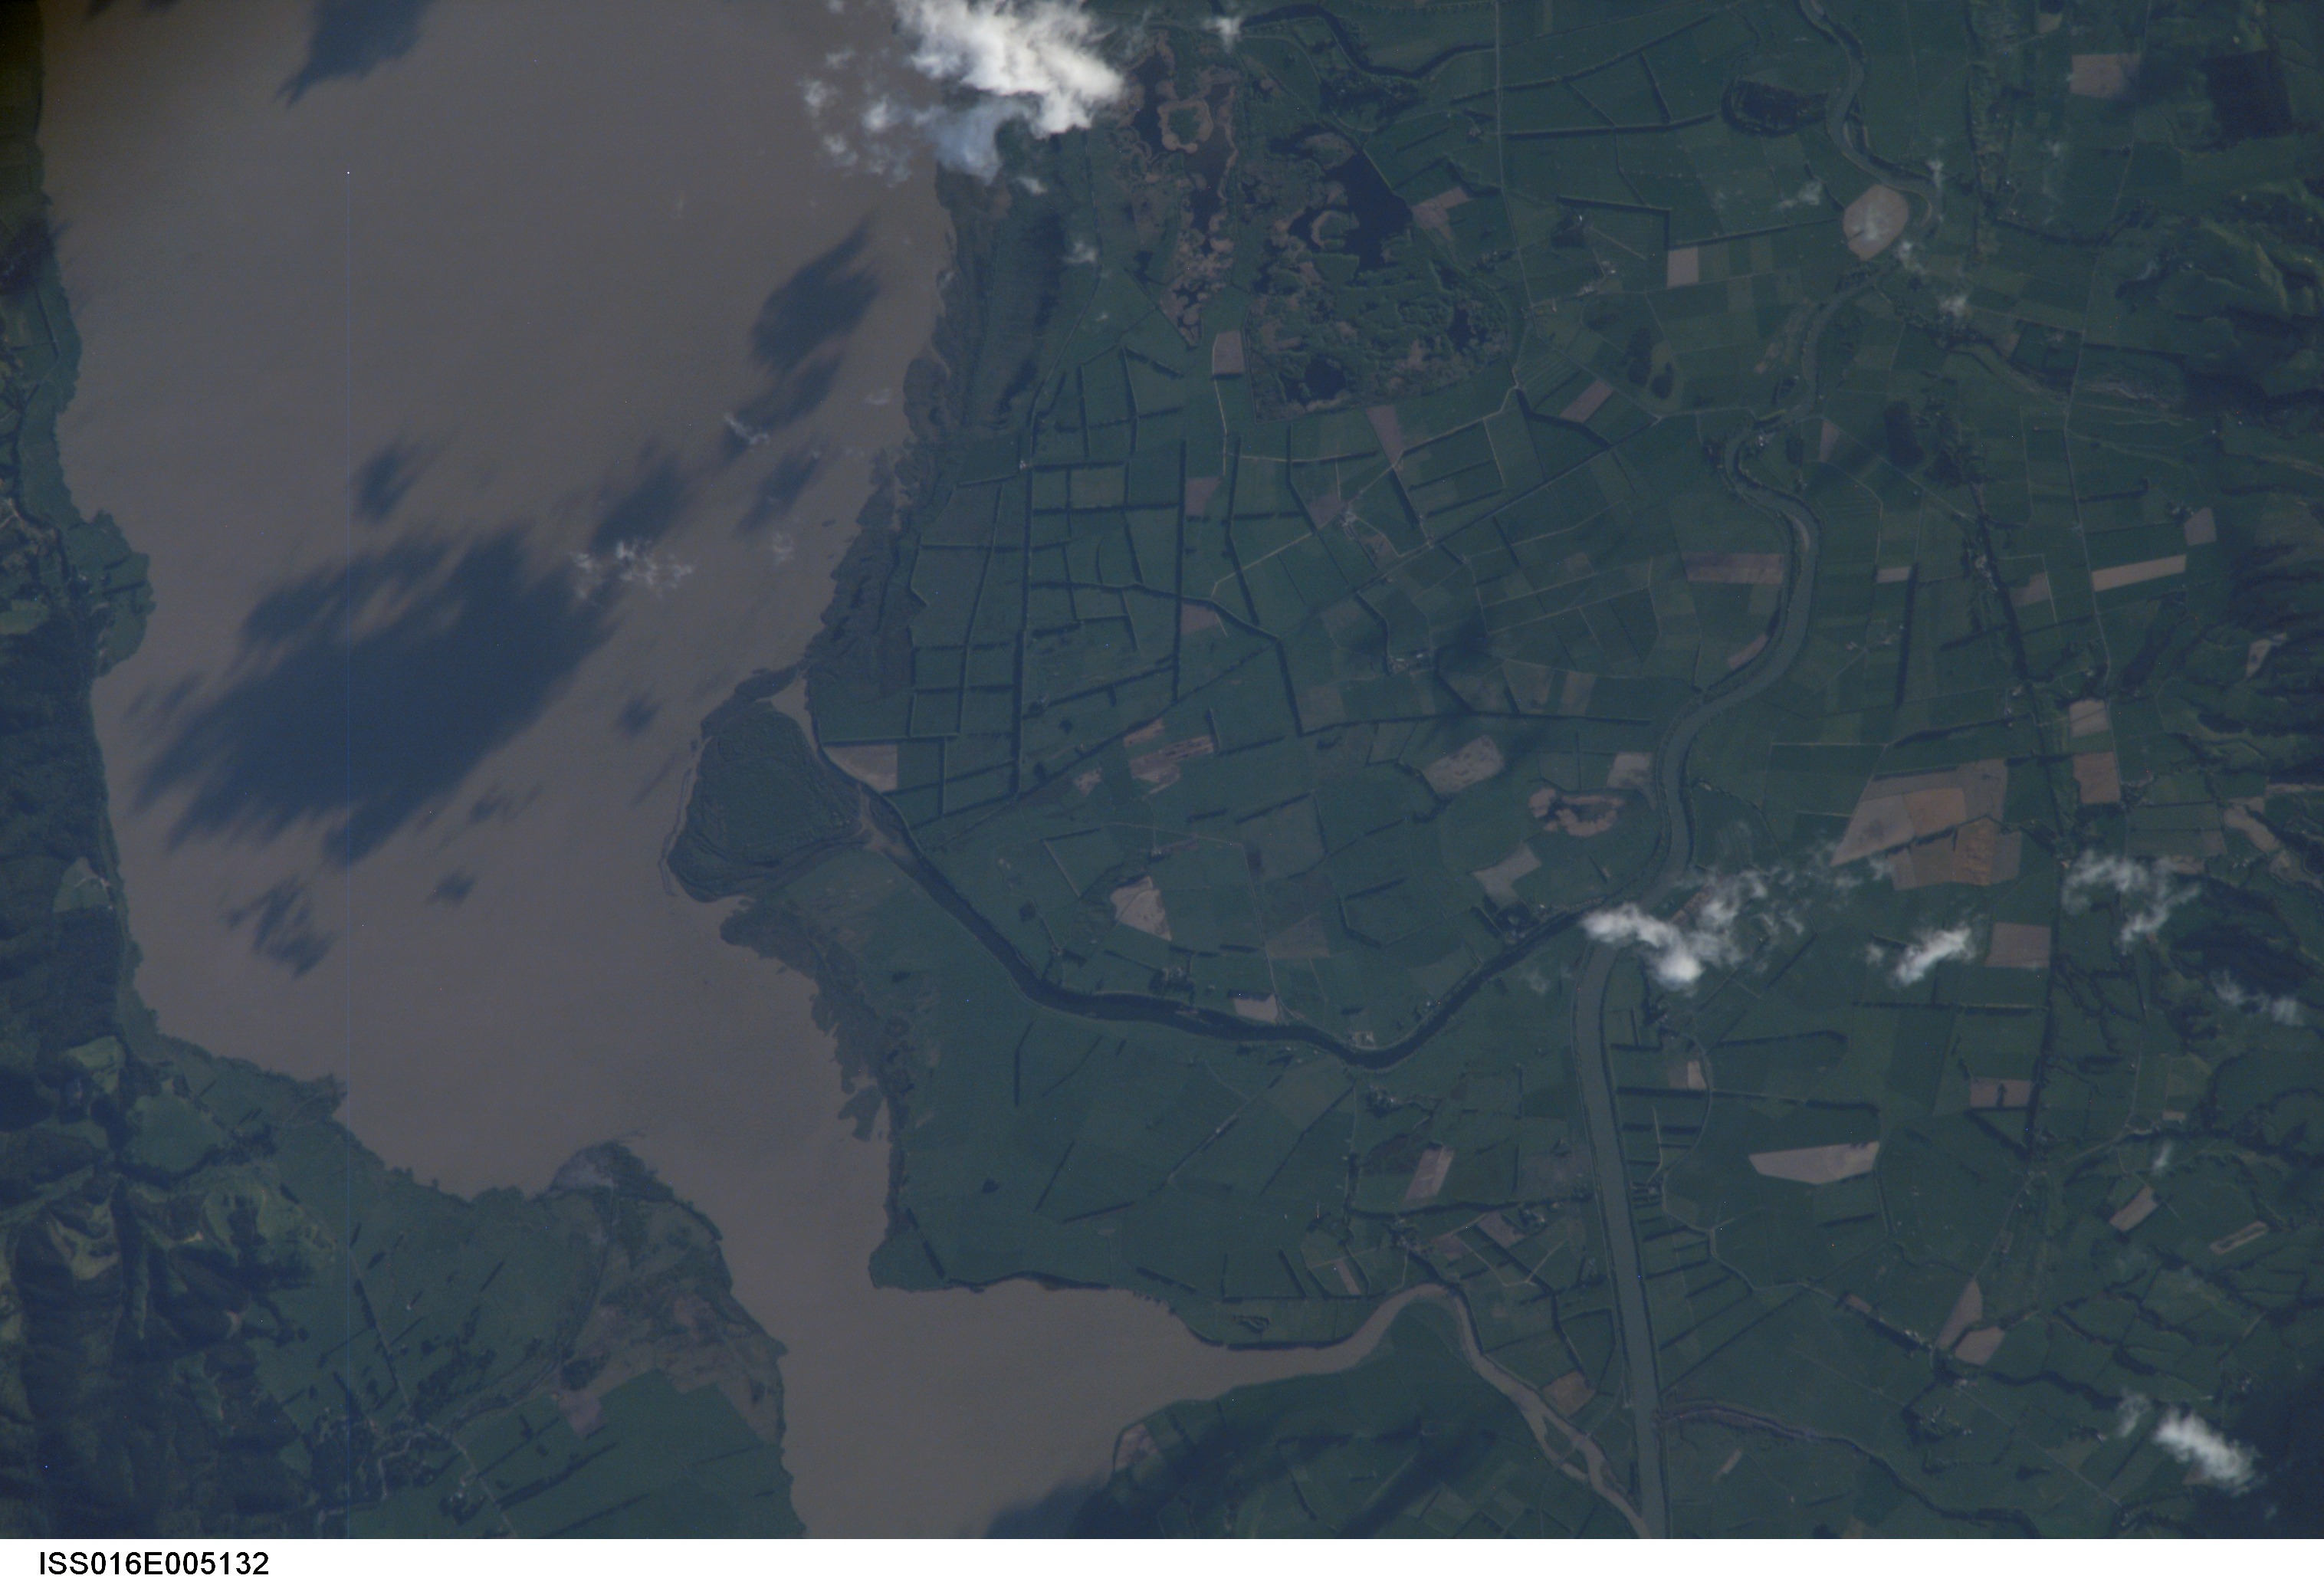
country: NEW ZEALAND-NI
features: LAKE WAIRARAPA, AGRICULTURE
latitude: -41.2
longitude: 175.2
